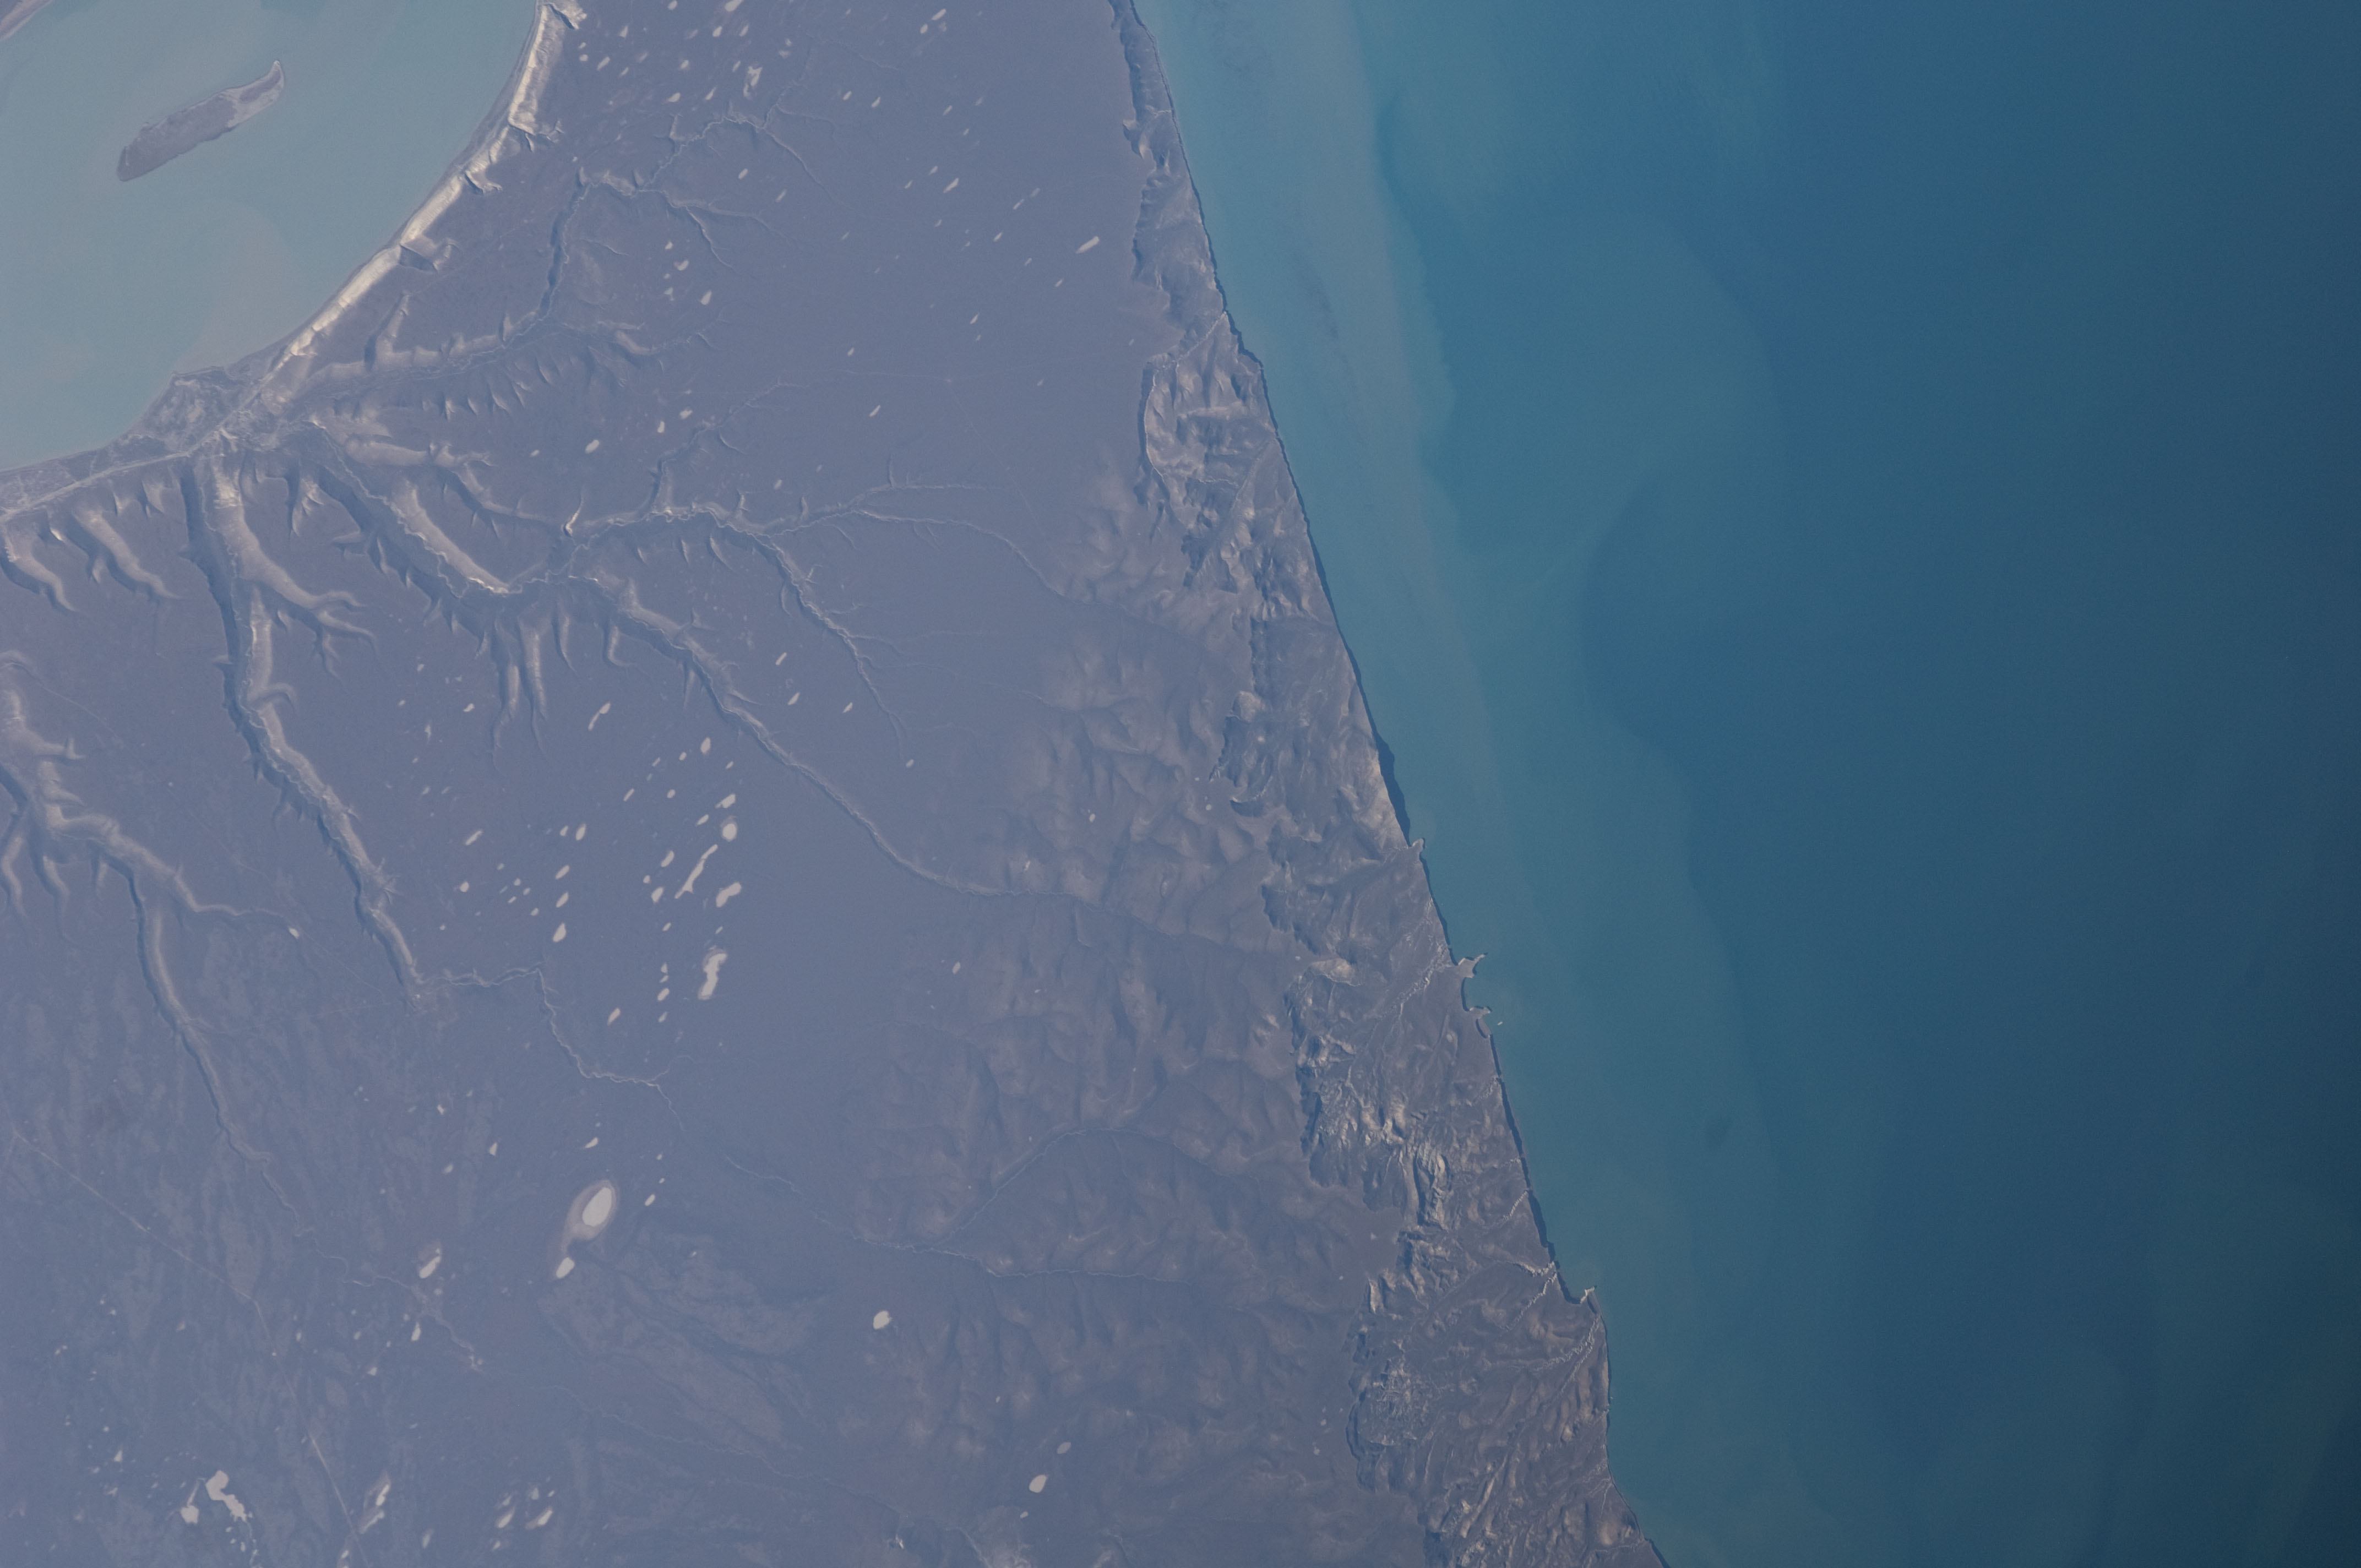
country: ARGENTINA
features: SANTA CRUZ R., COAST, DRY LAKELETS
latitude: -50.2
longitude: -68.6
